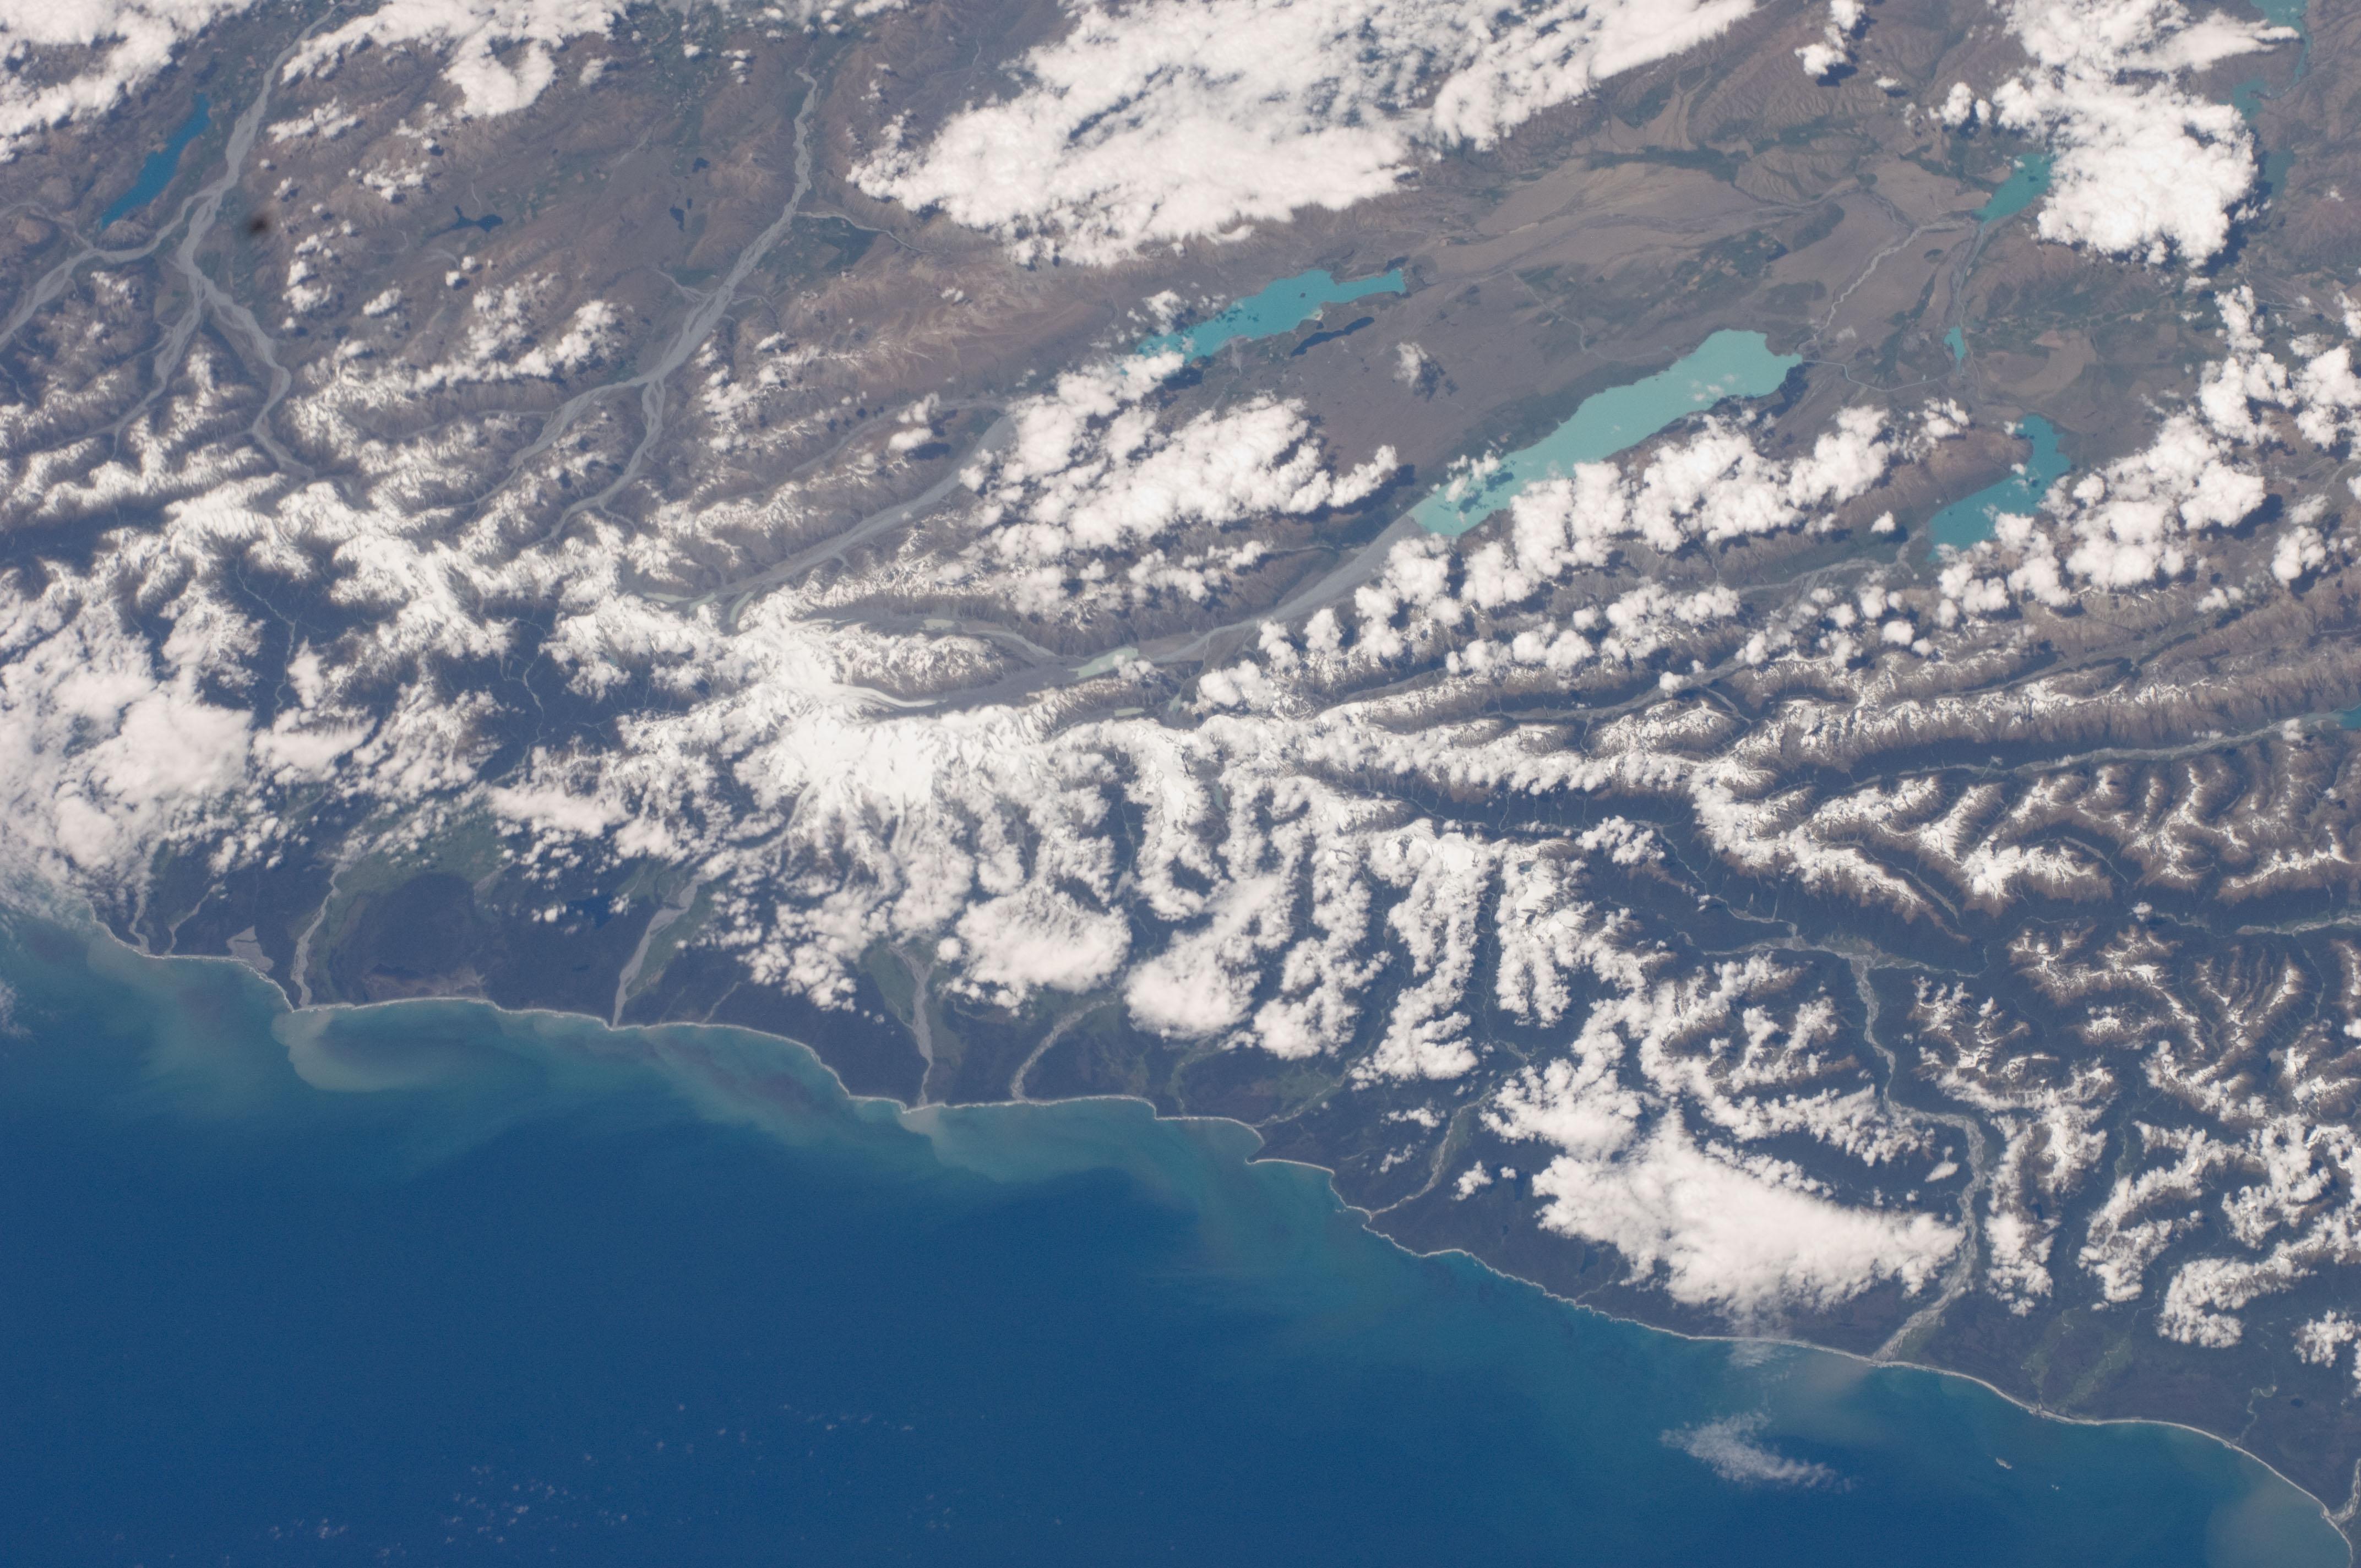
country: NEW ZEALAND-SI
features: COASTLINE, LAKE TEKAPO, LAKES OHAU & PUKAKI
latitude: -43.5
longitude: 170.0
